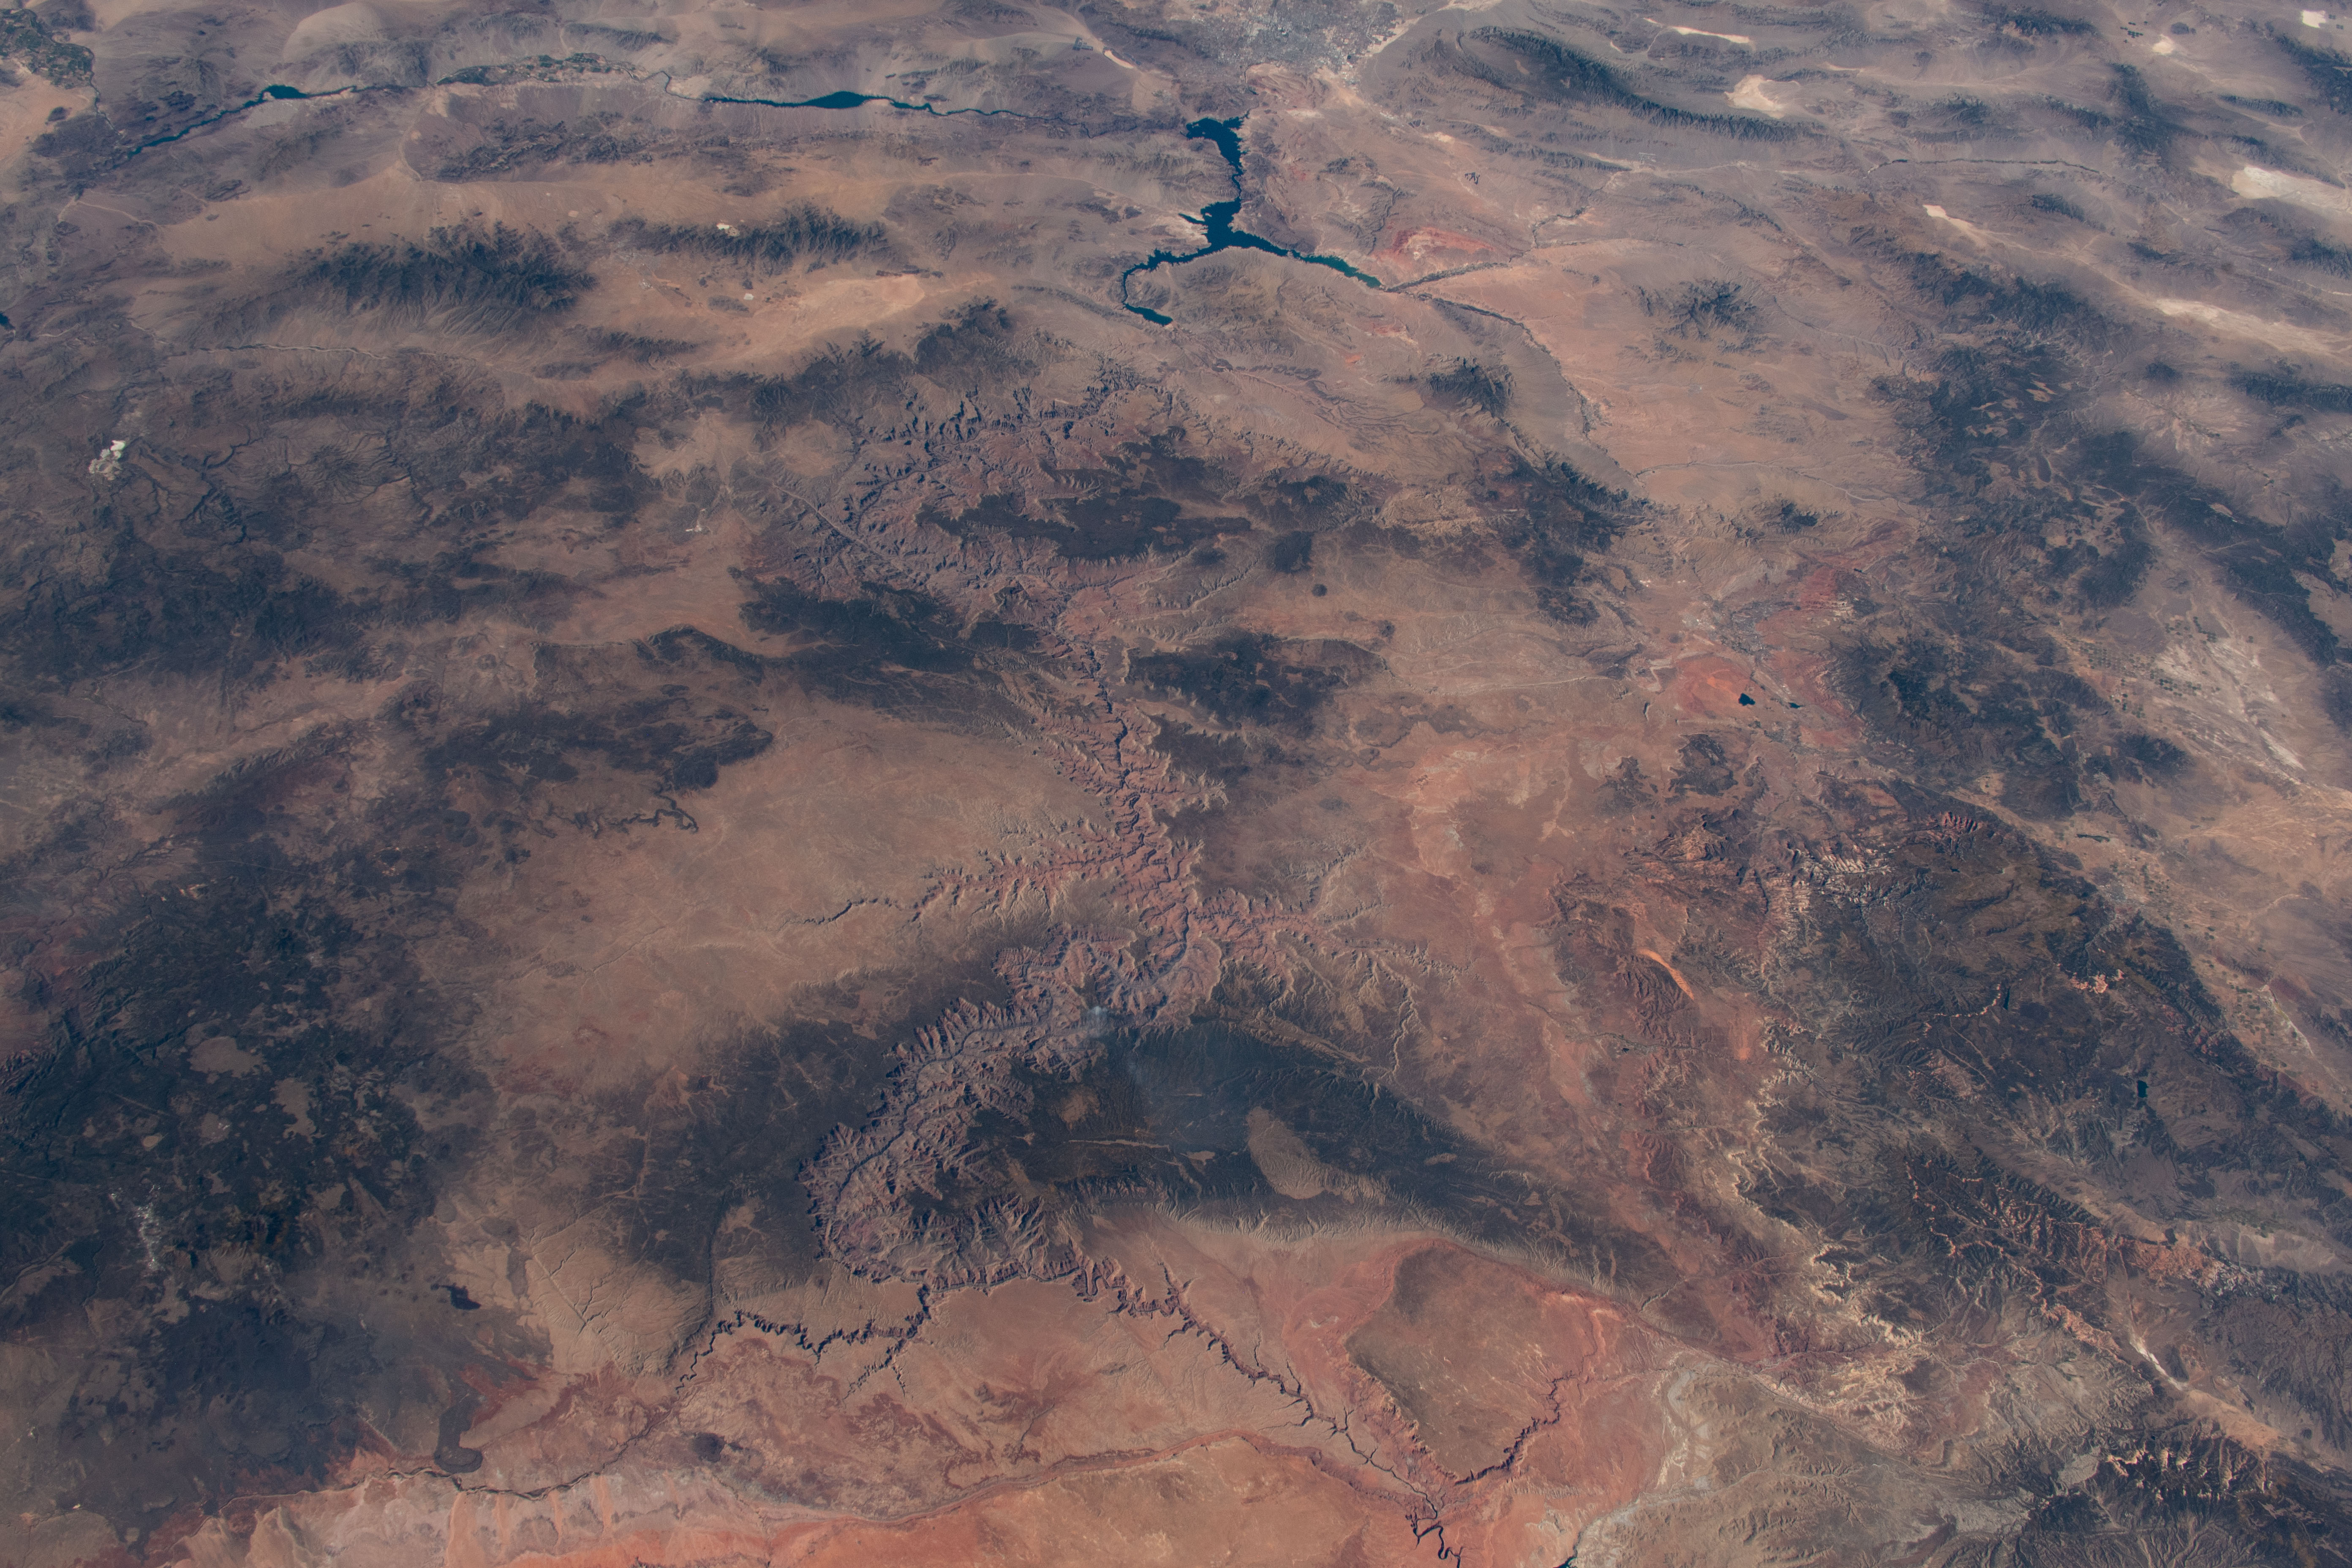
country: USA-ARIZONA
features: GRAND CANYON, MOUNT TRUMBULL, VOLCAN'S THRONE, KAIBAB PLATEAU HP
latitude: 36.0
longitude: -113.0
